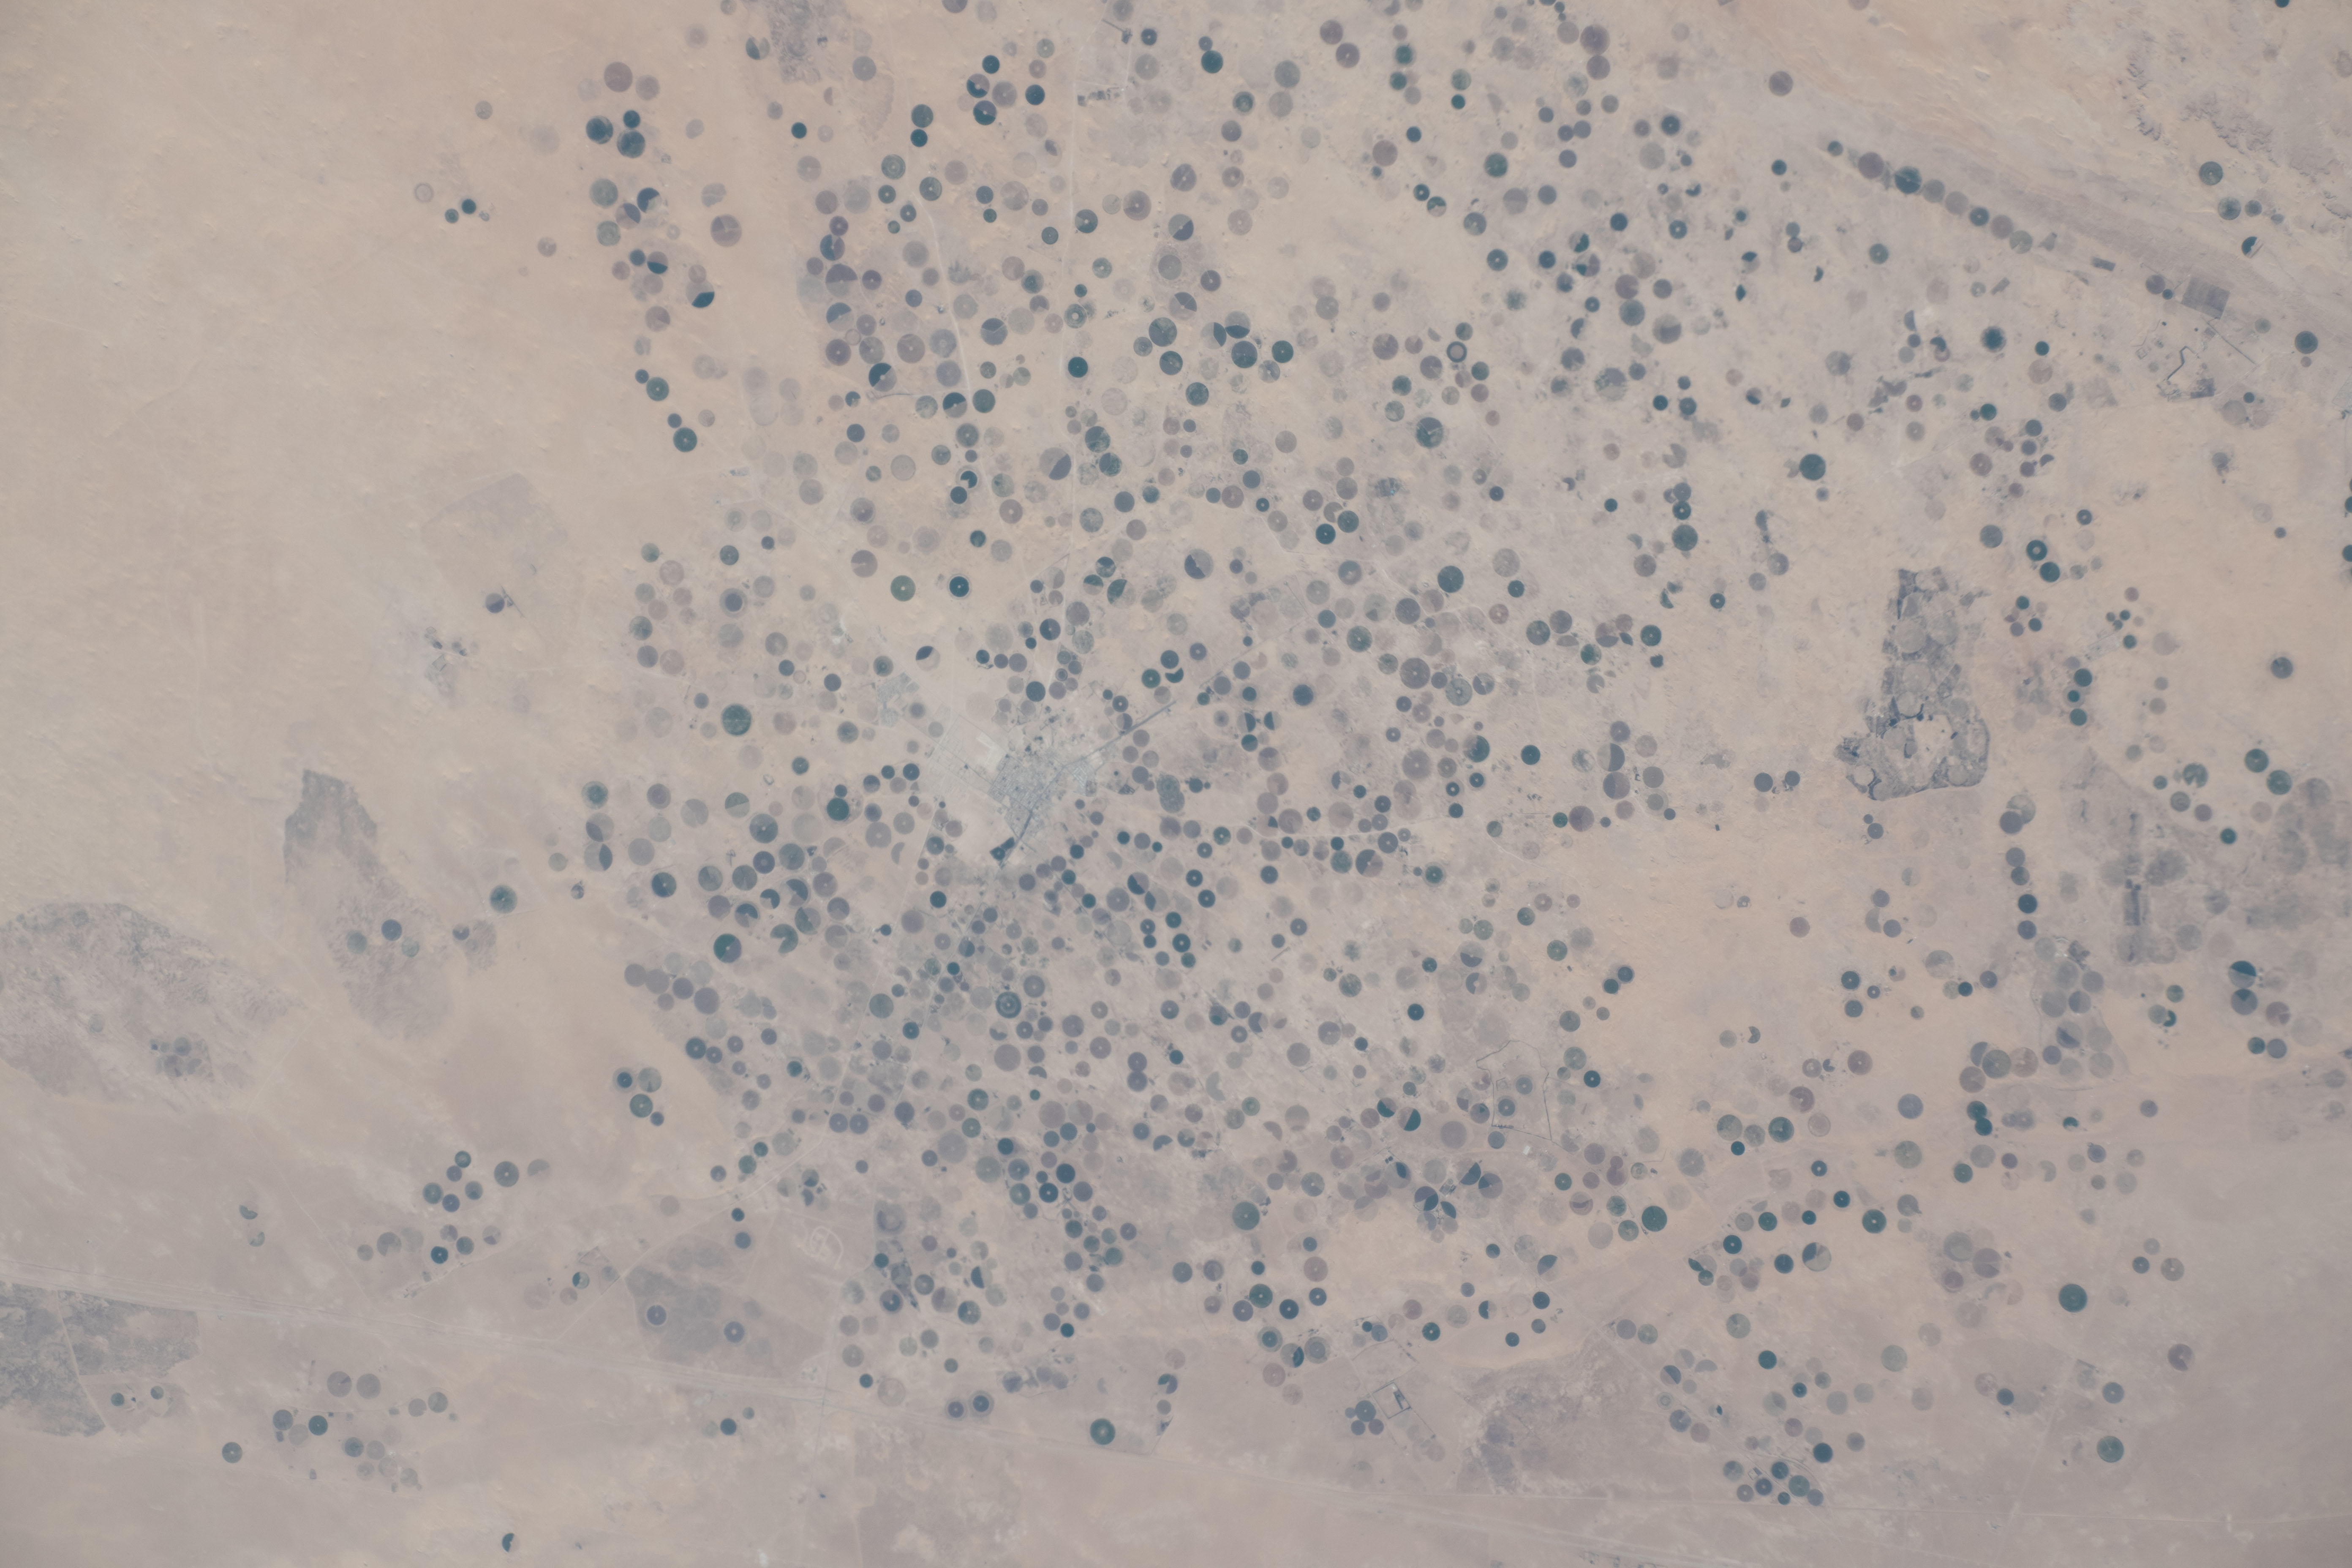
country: SAUDI ARABIA
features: QAYAT AL ULYA
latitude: 27.6
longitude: 47.6
